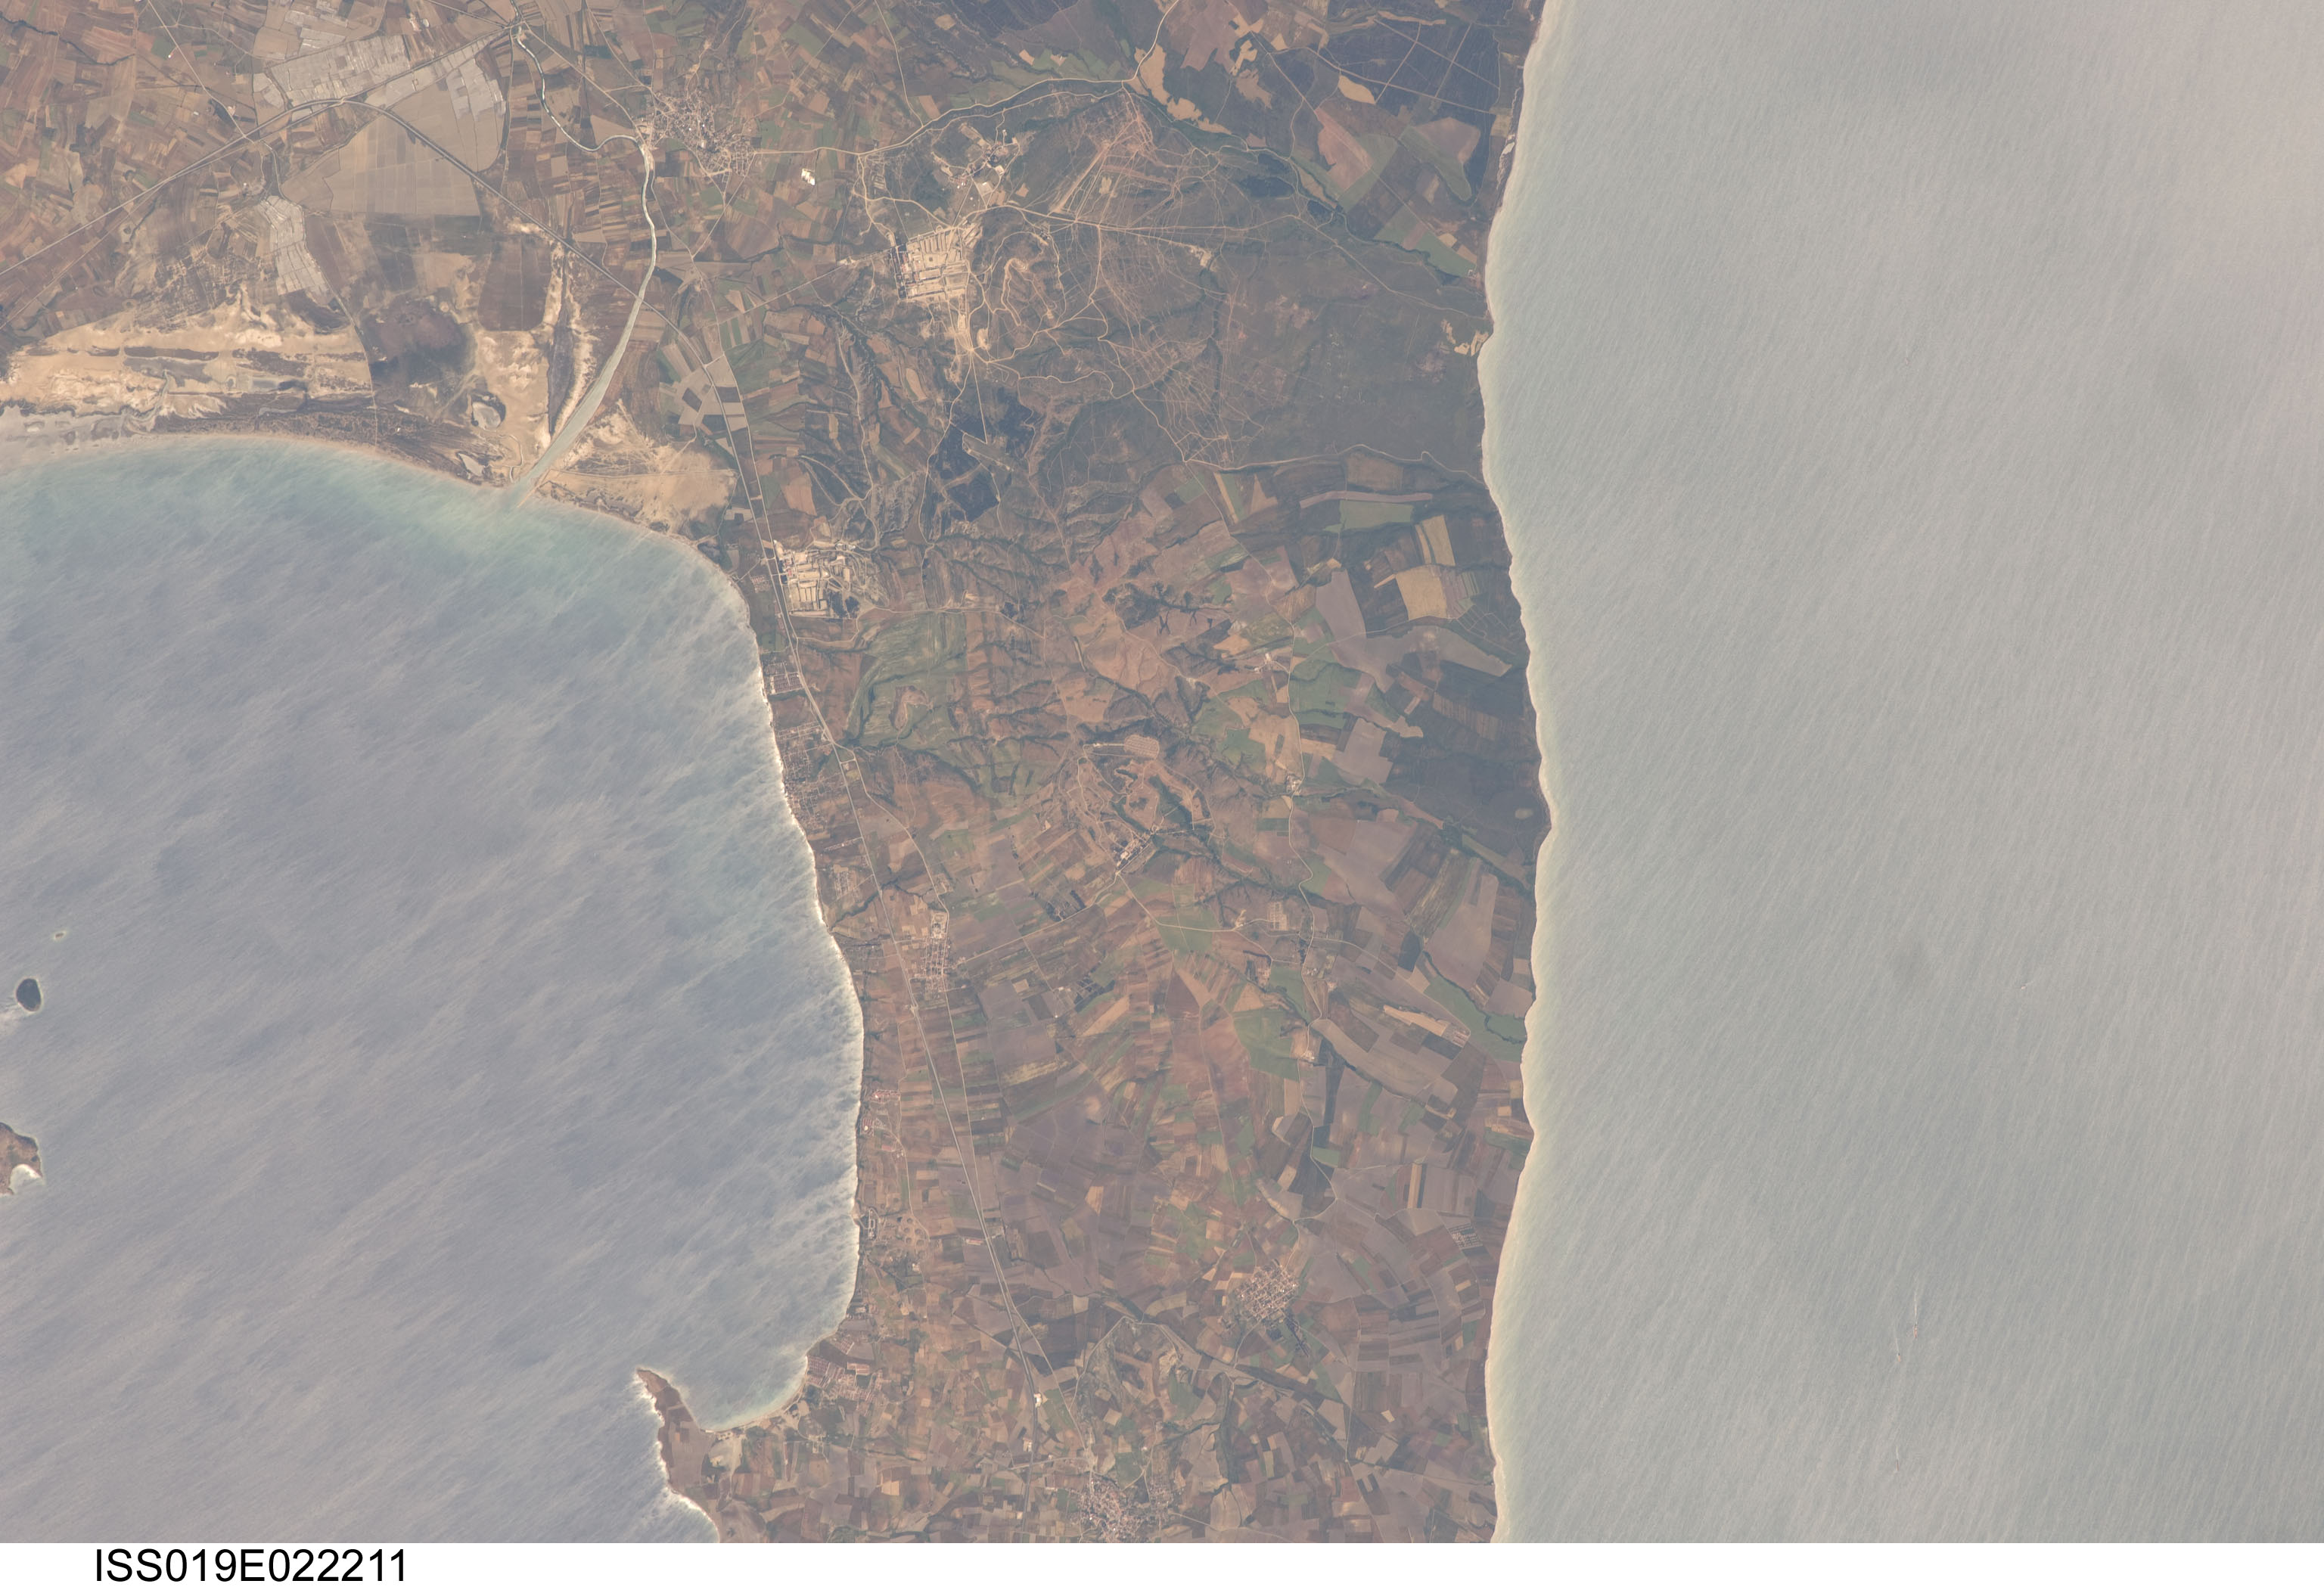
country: TURKEY
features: GELIBOLU PENINSULA, AGR., VILLAGES, ROADS, COASTS
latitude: 40.5
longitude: 26.9
